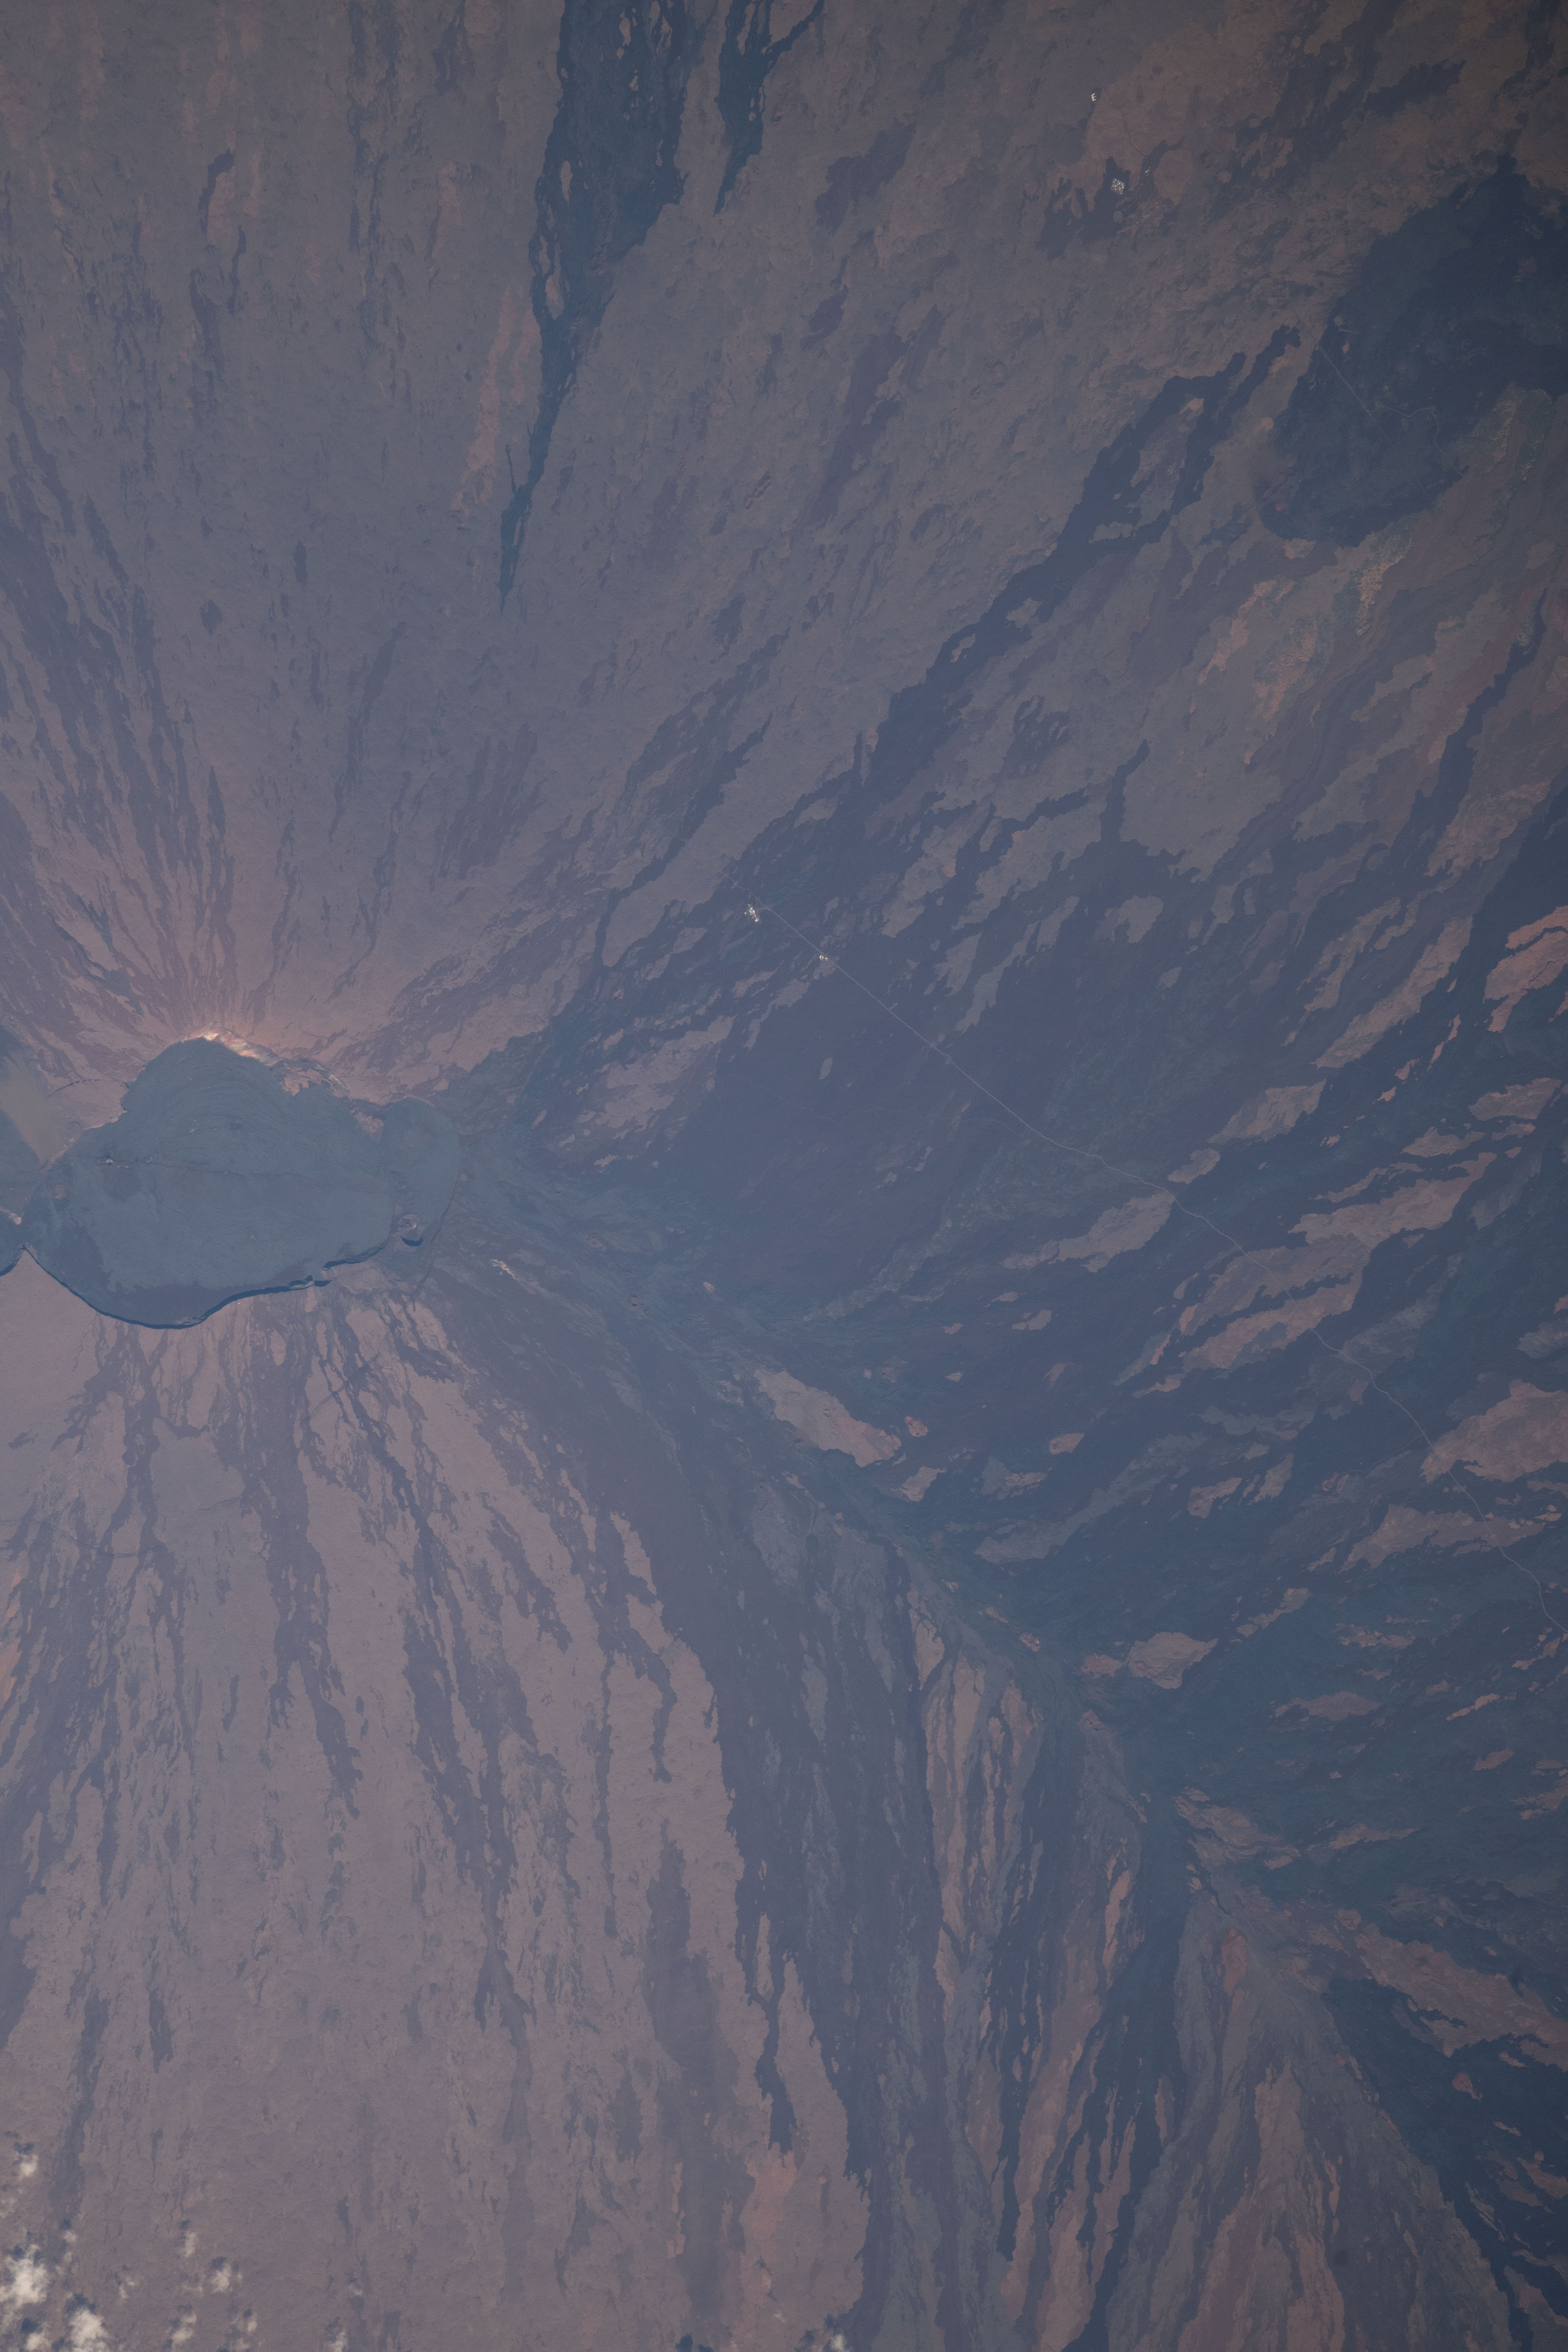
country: USA-HAWAII
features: ISLAND OF HAWAII, MOKU'AWEOWEO - MAUNA LOA SUMMIT CALDERA, MAUNA LOA - NORTH PIT, LUA POHOLO, MAUNA LOA FOREST RESERVE, MAUNA LOA OBSERVATORY,LAT. 19.51, LON. -155.55, MAUNA LOA, POHAKU HANALEI, HAWAII,MAUNA LOA
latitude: 19.5
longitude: -155.6
